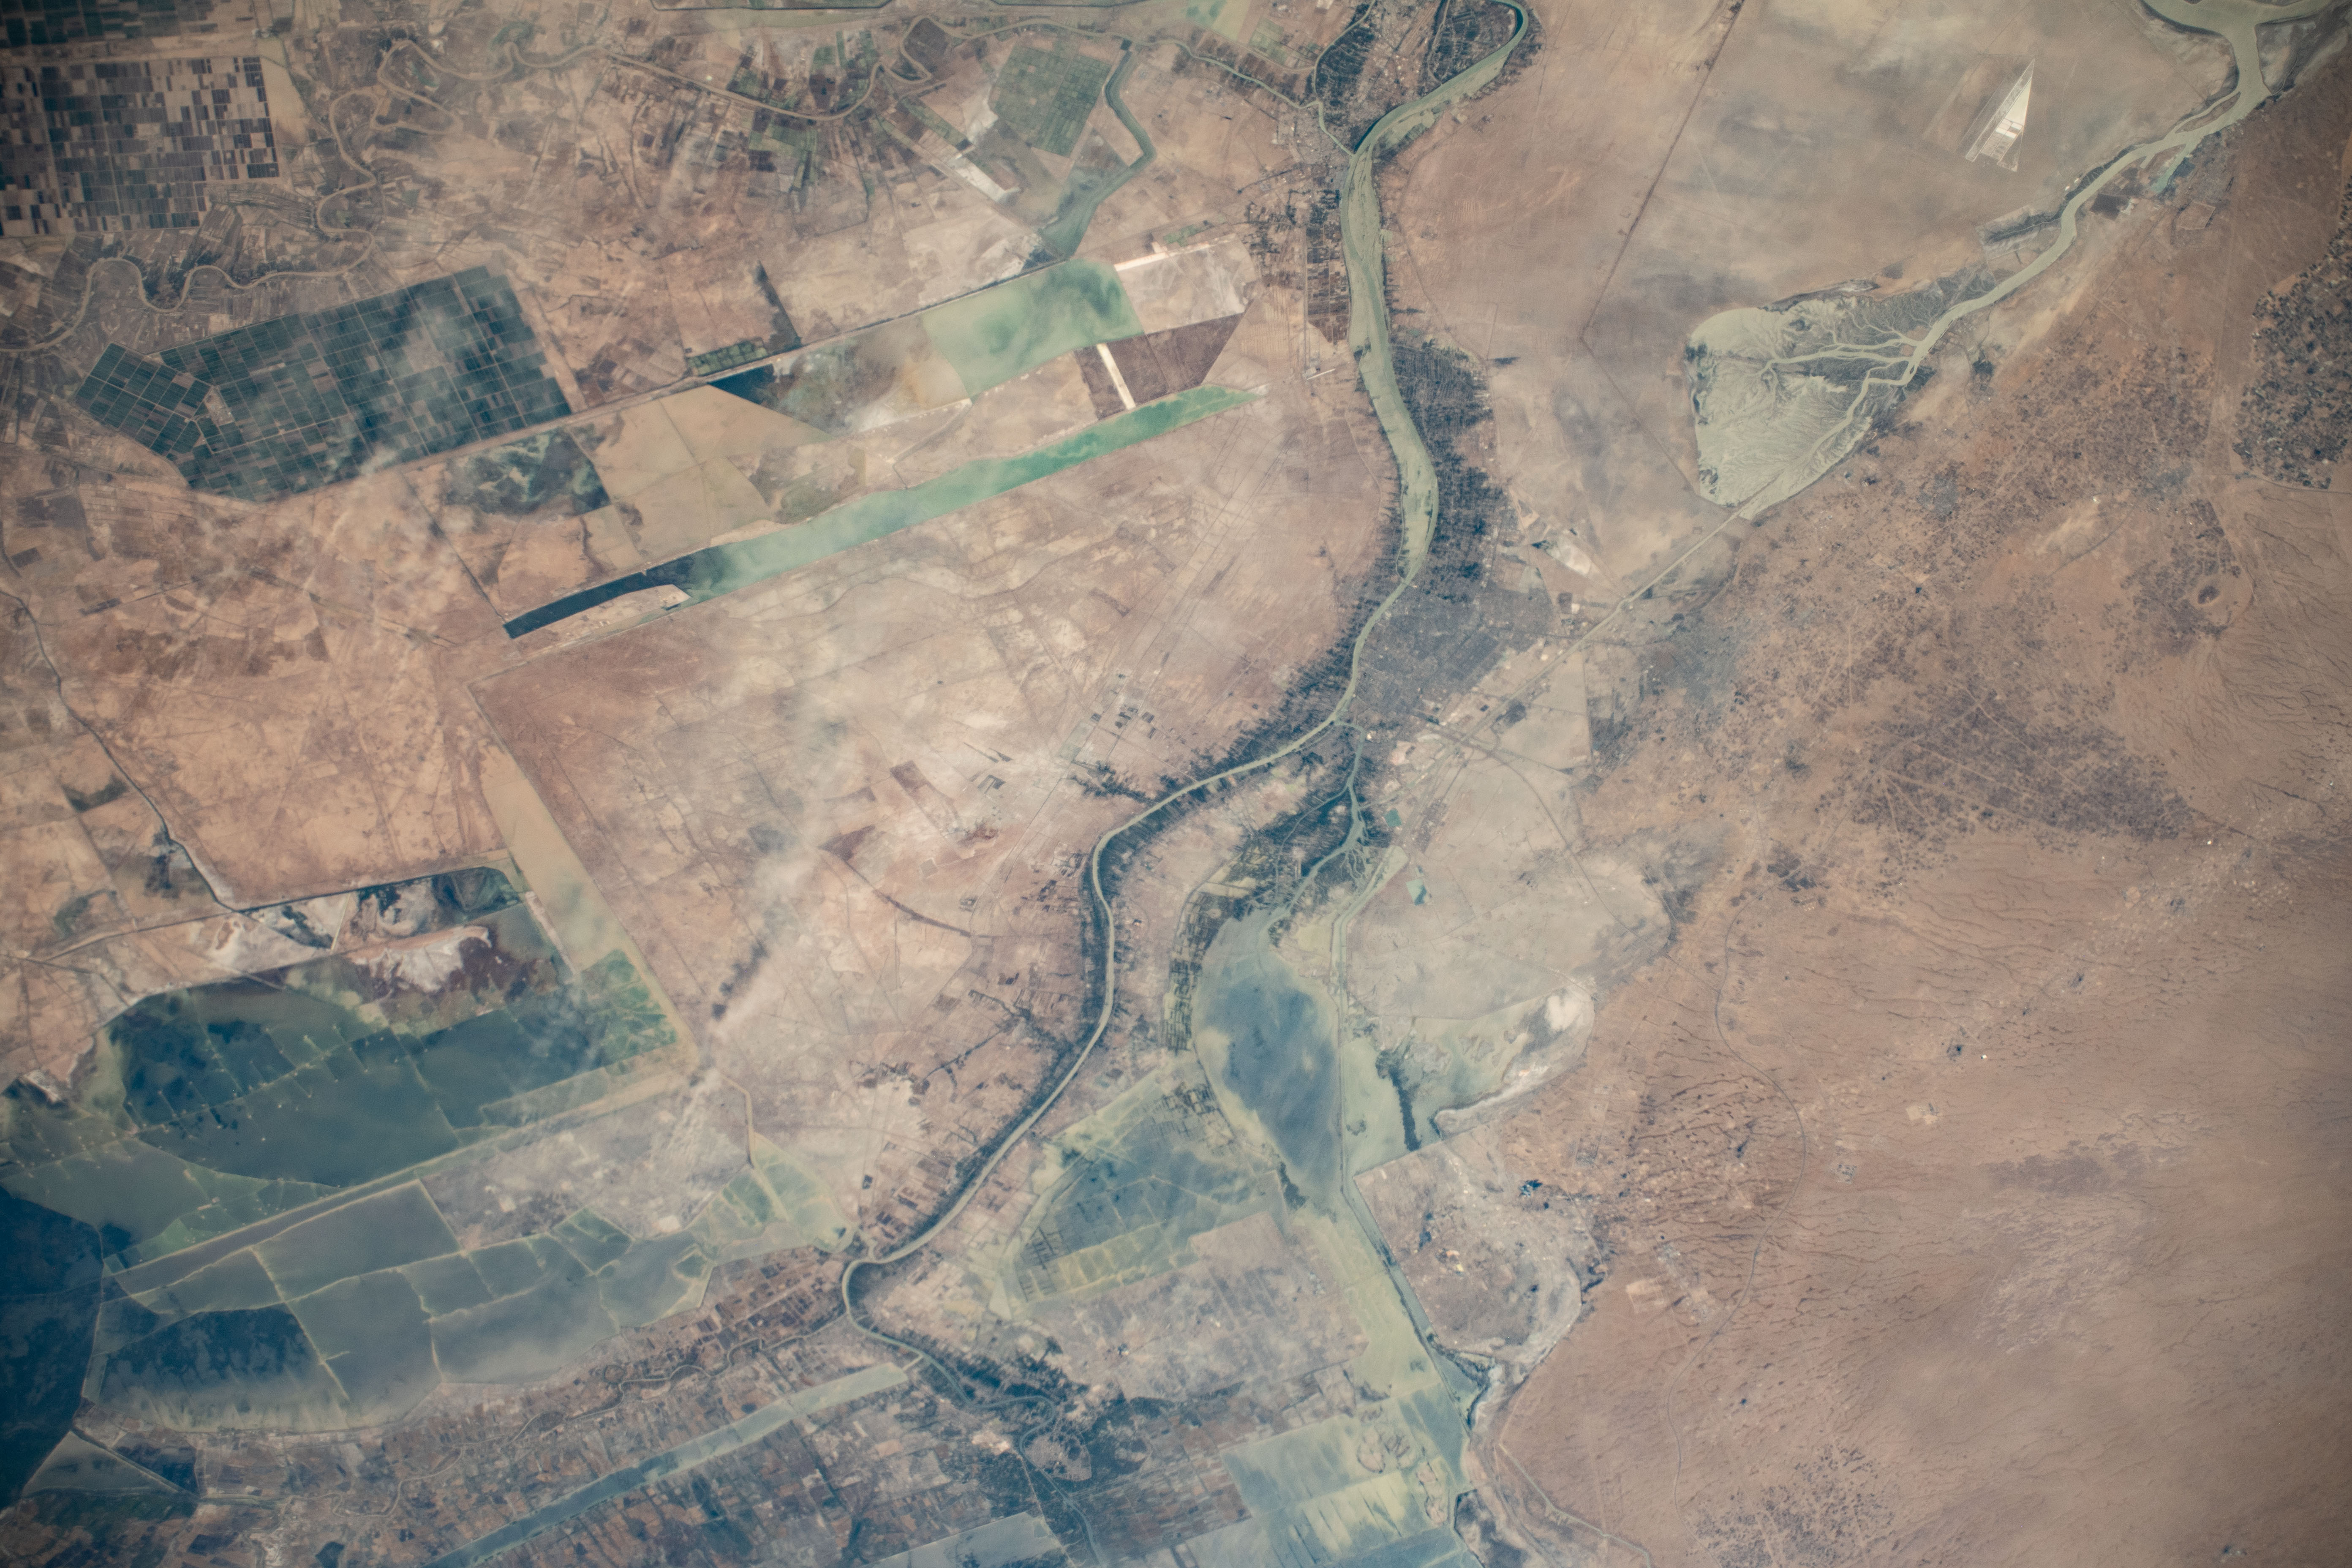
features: BASRAH,R.,SHATT AL-ARAB RIVER
